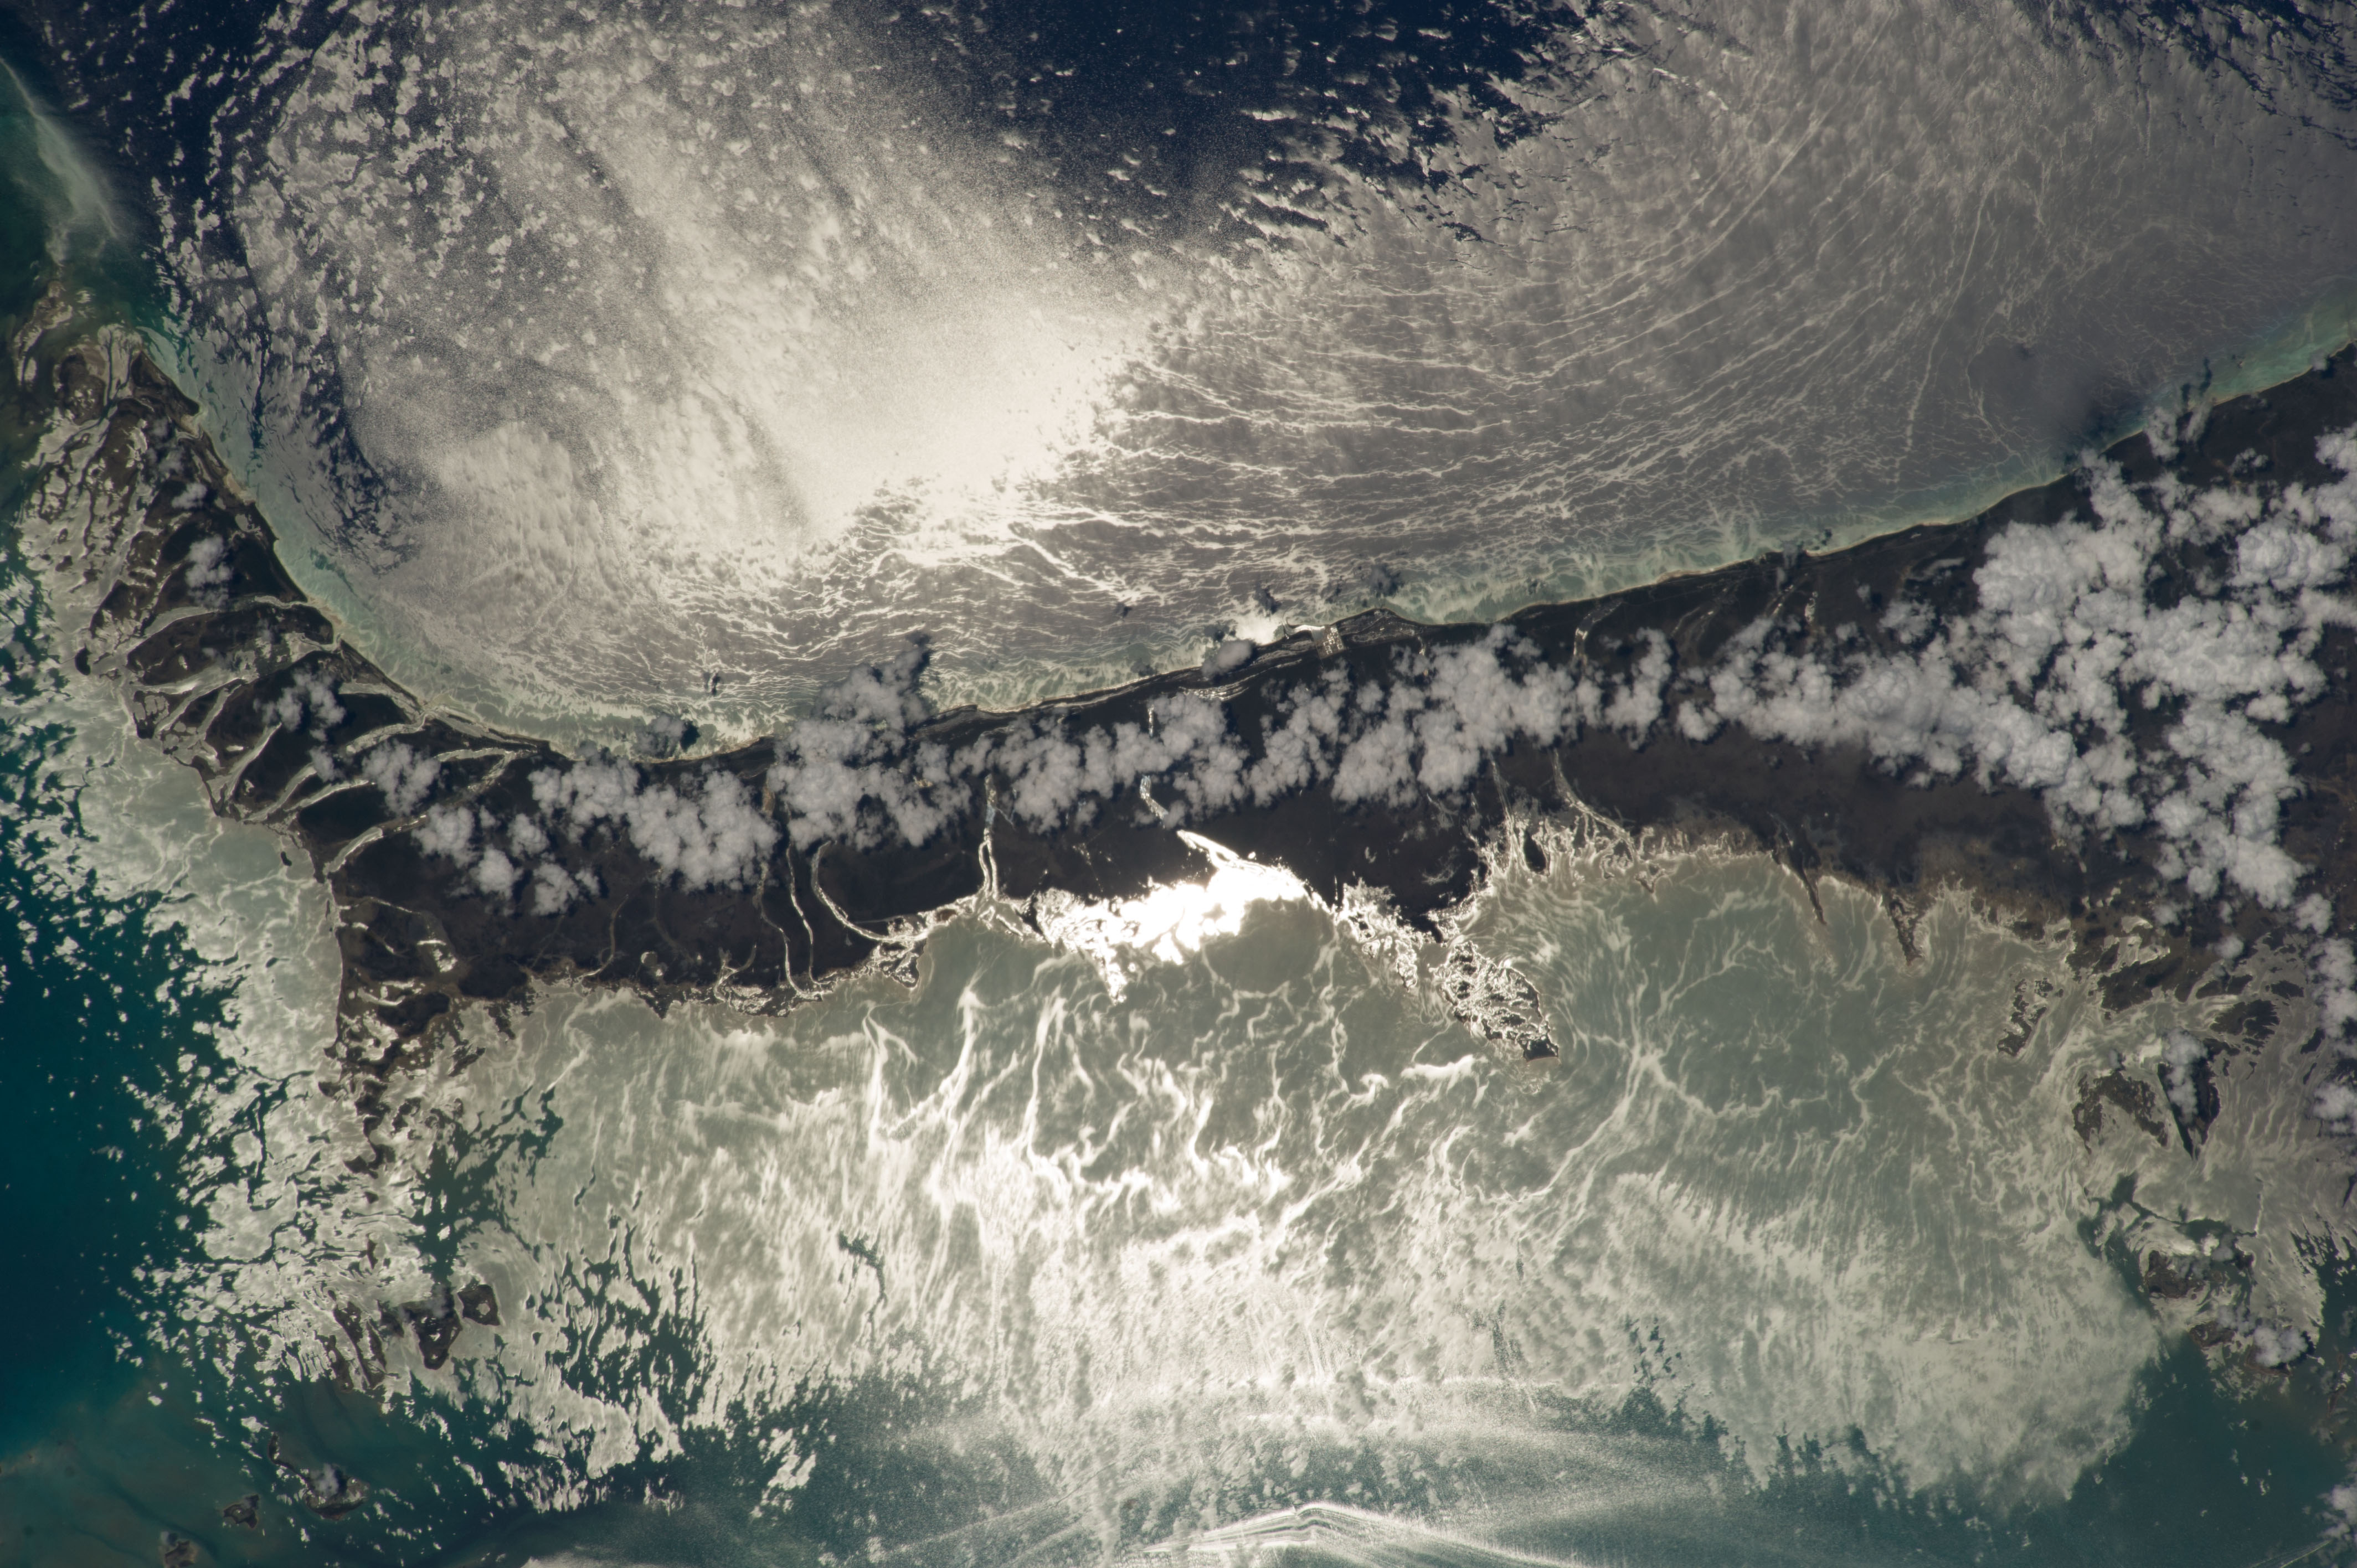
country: BAHAMAS
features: GRAND BAHAMA,AUGUST CAY,BIG HARBOUR CAY,SWEETINGS CAY,MCLEAN'S TOWN CAY,LITTLE HARBOUR CAY
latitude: 26.7
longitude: -78.2
